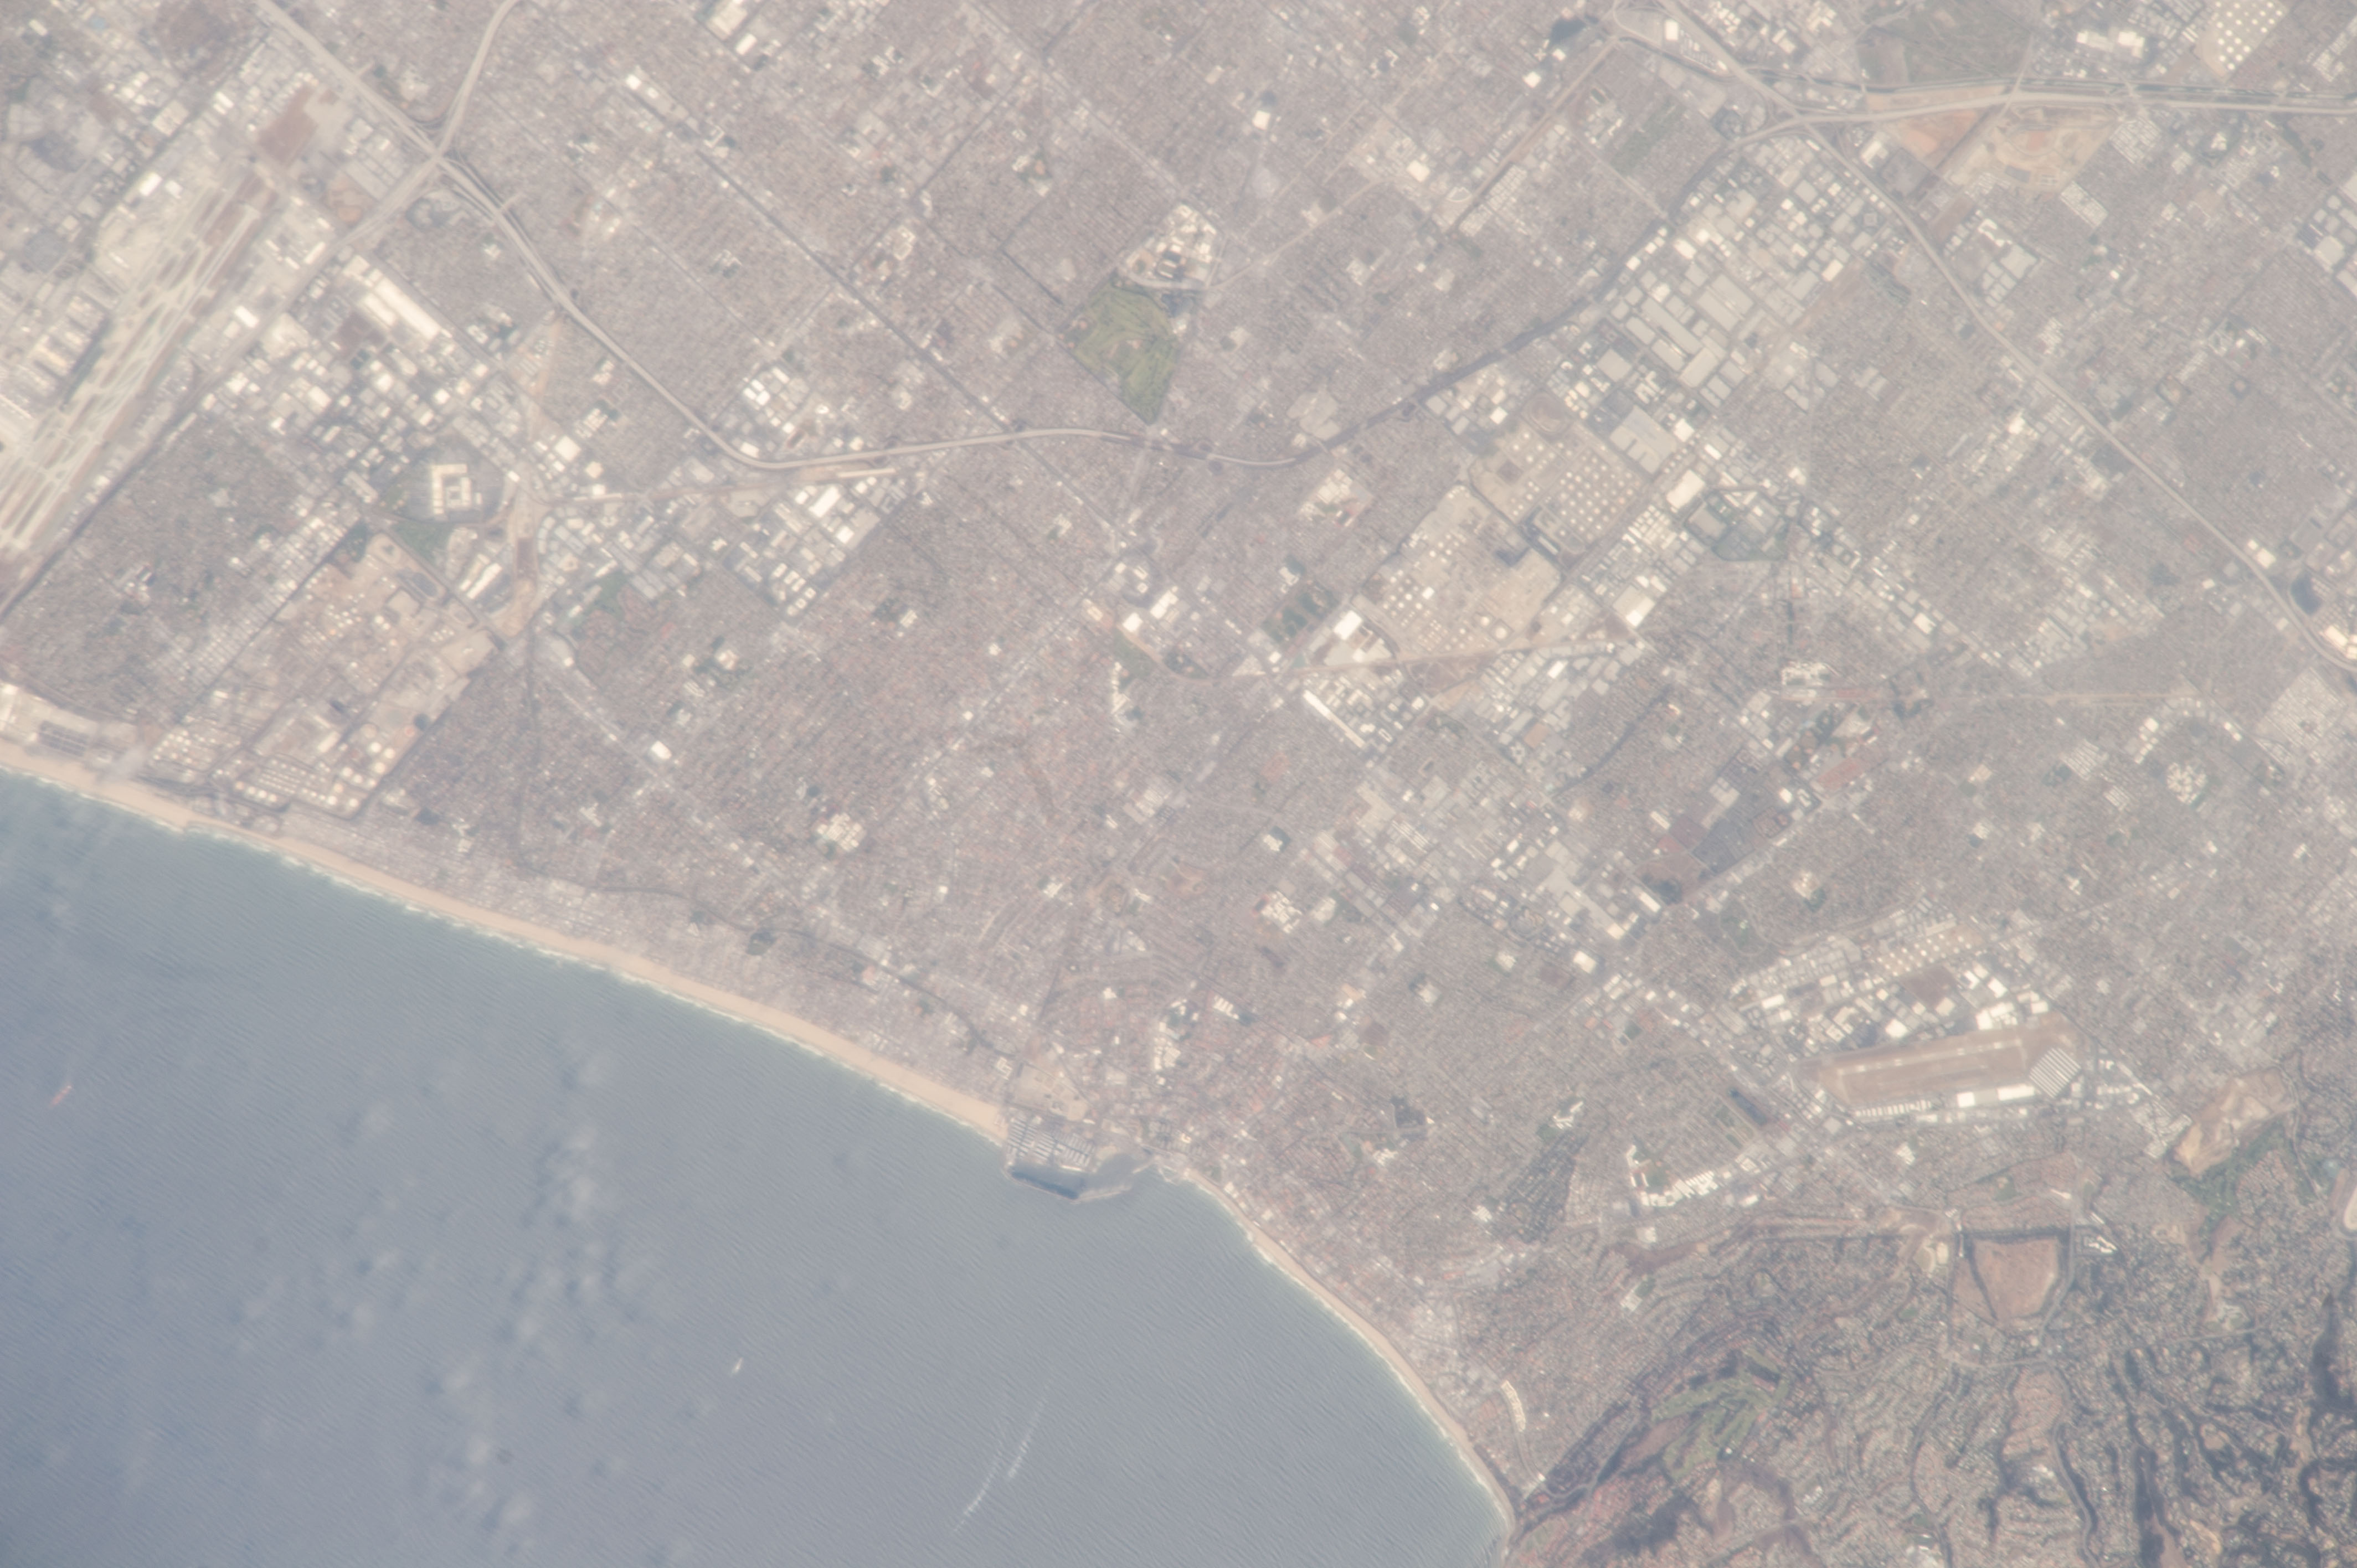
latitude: 33.9
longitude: -118.4
